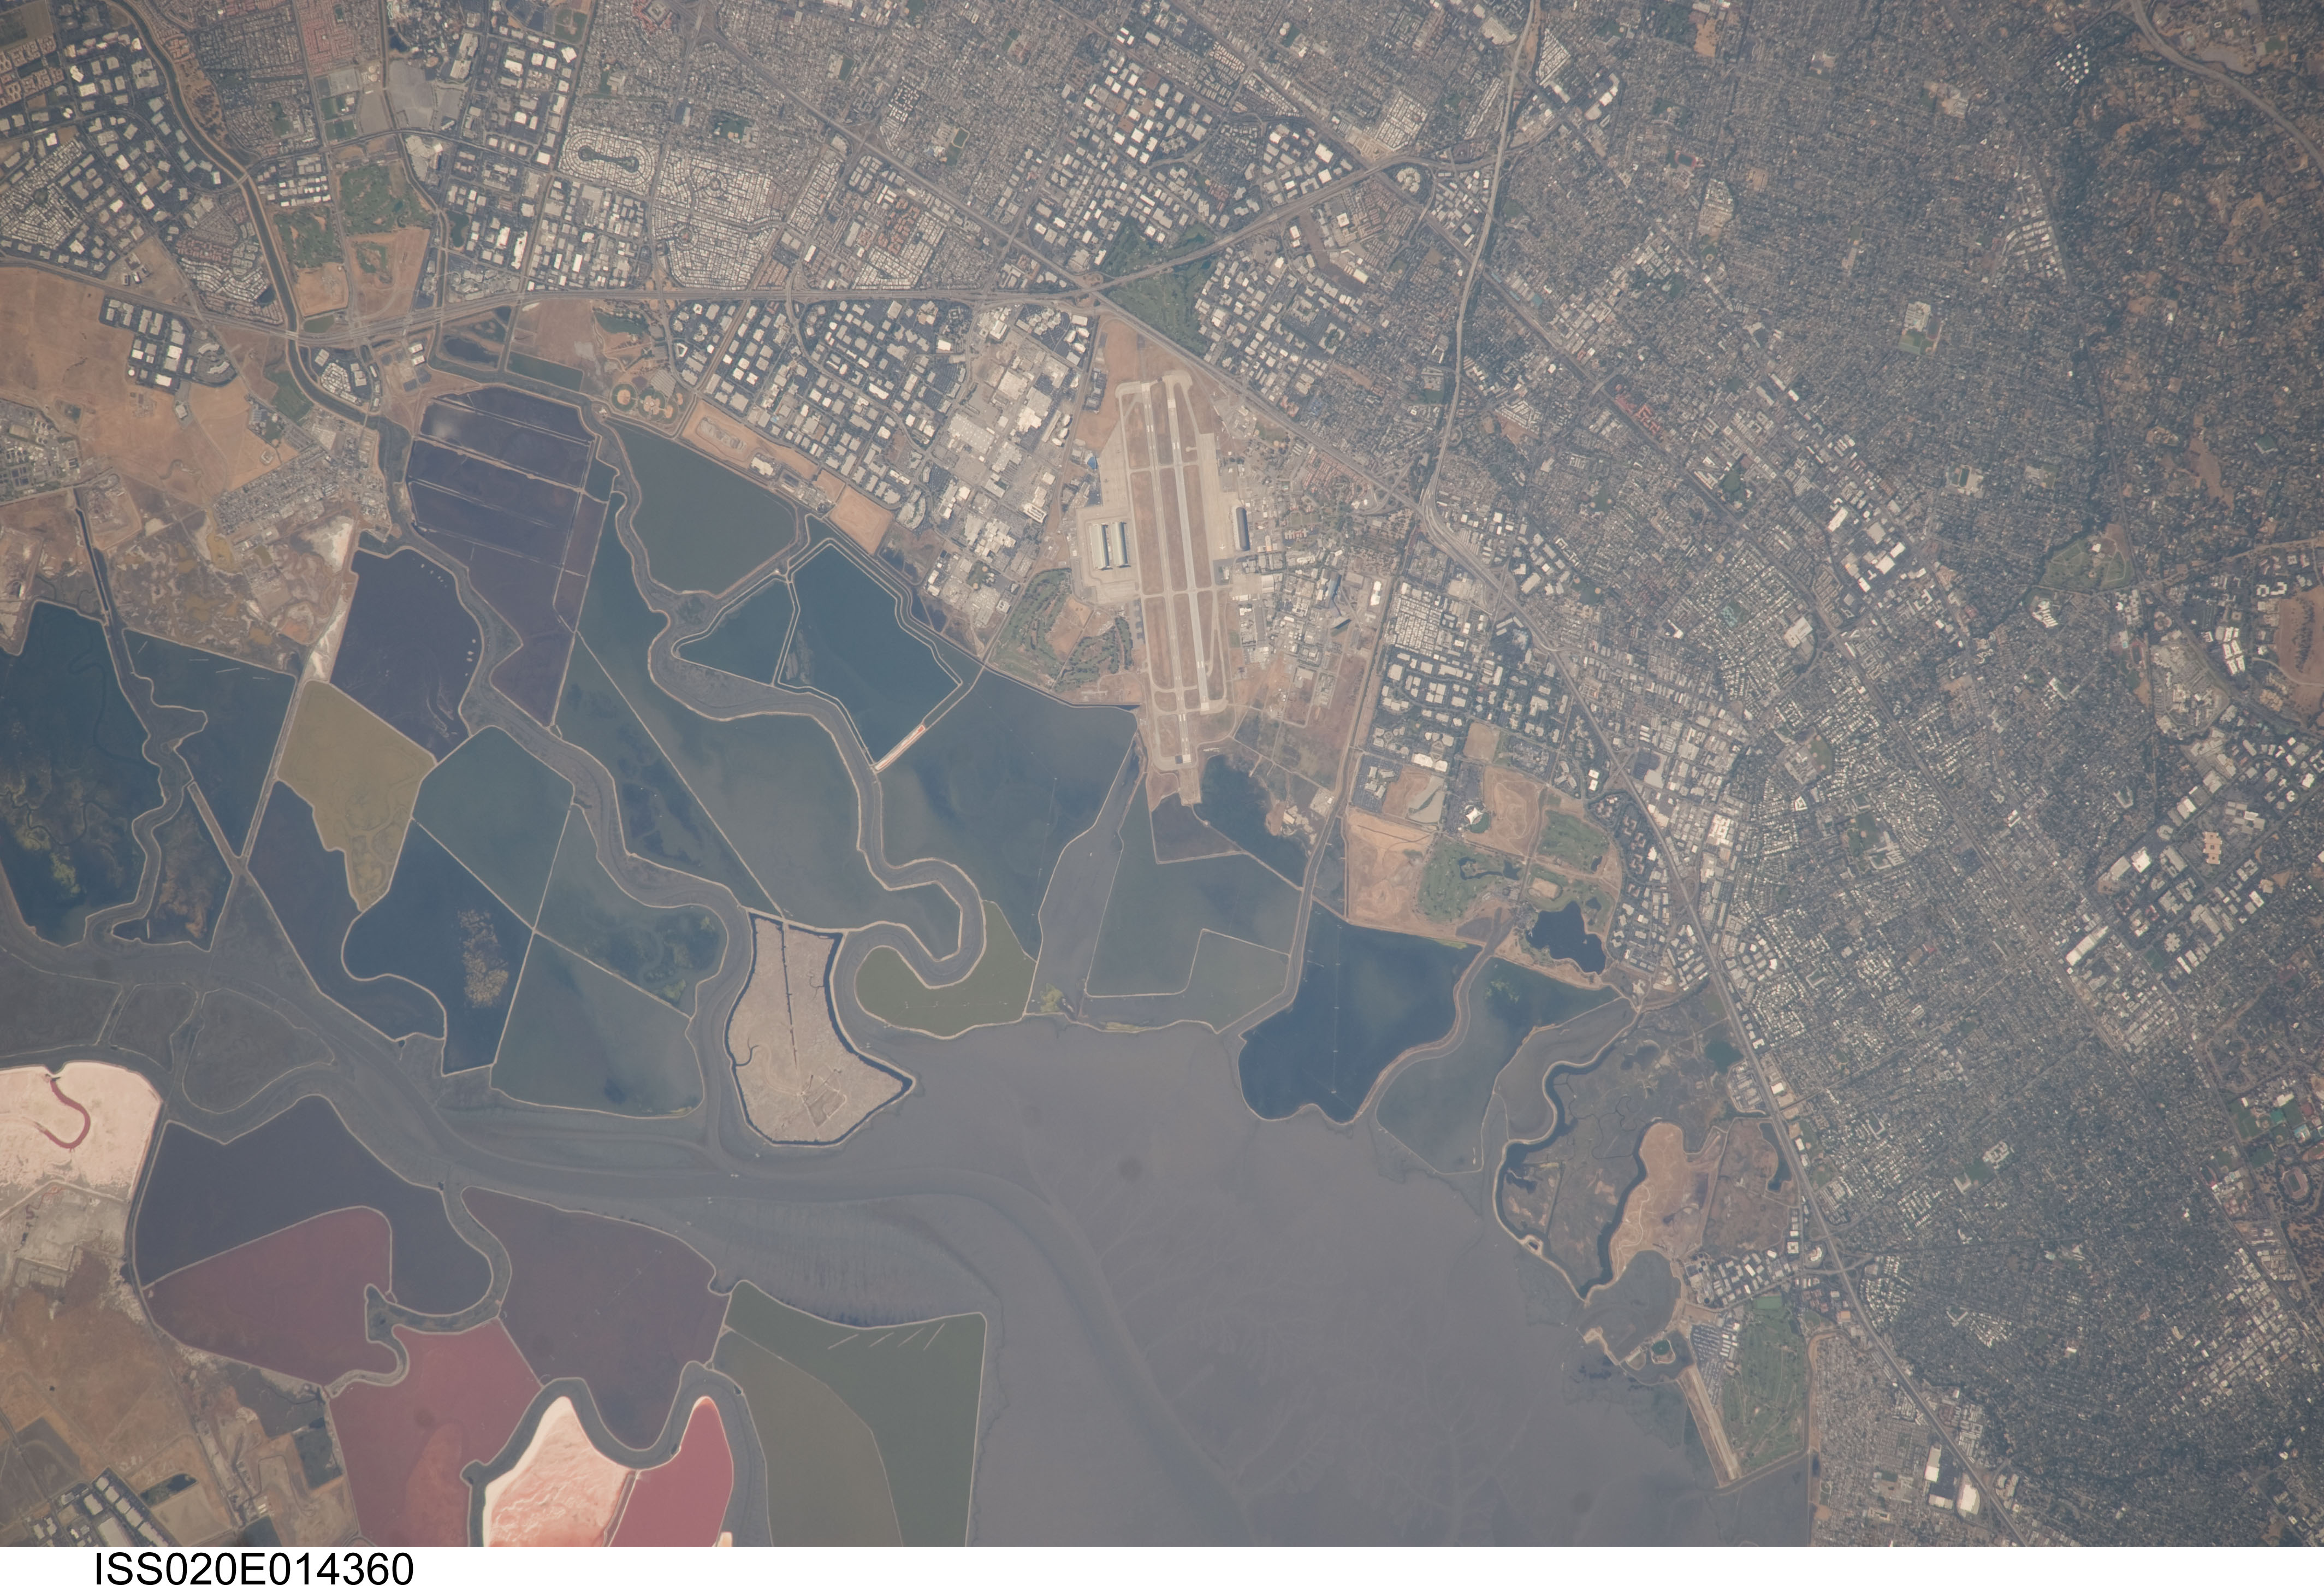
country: USA-CALIFORNIA
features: MOFFETT FEDERAL AIRFIELD, MOUNTAIN VIEW, SALT PONDS, EST.
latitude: 37.4
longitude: -122.1
